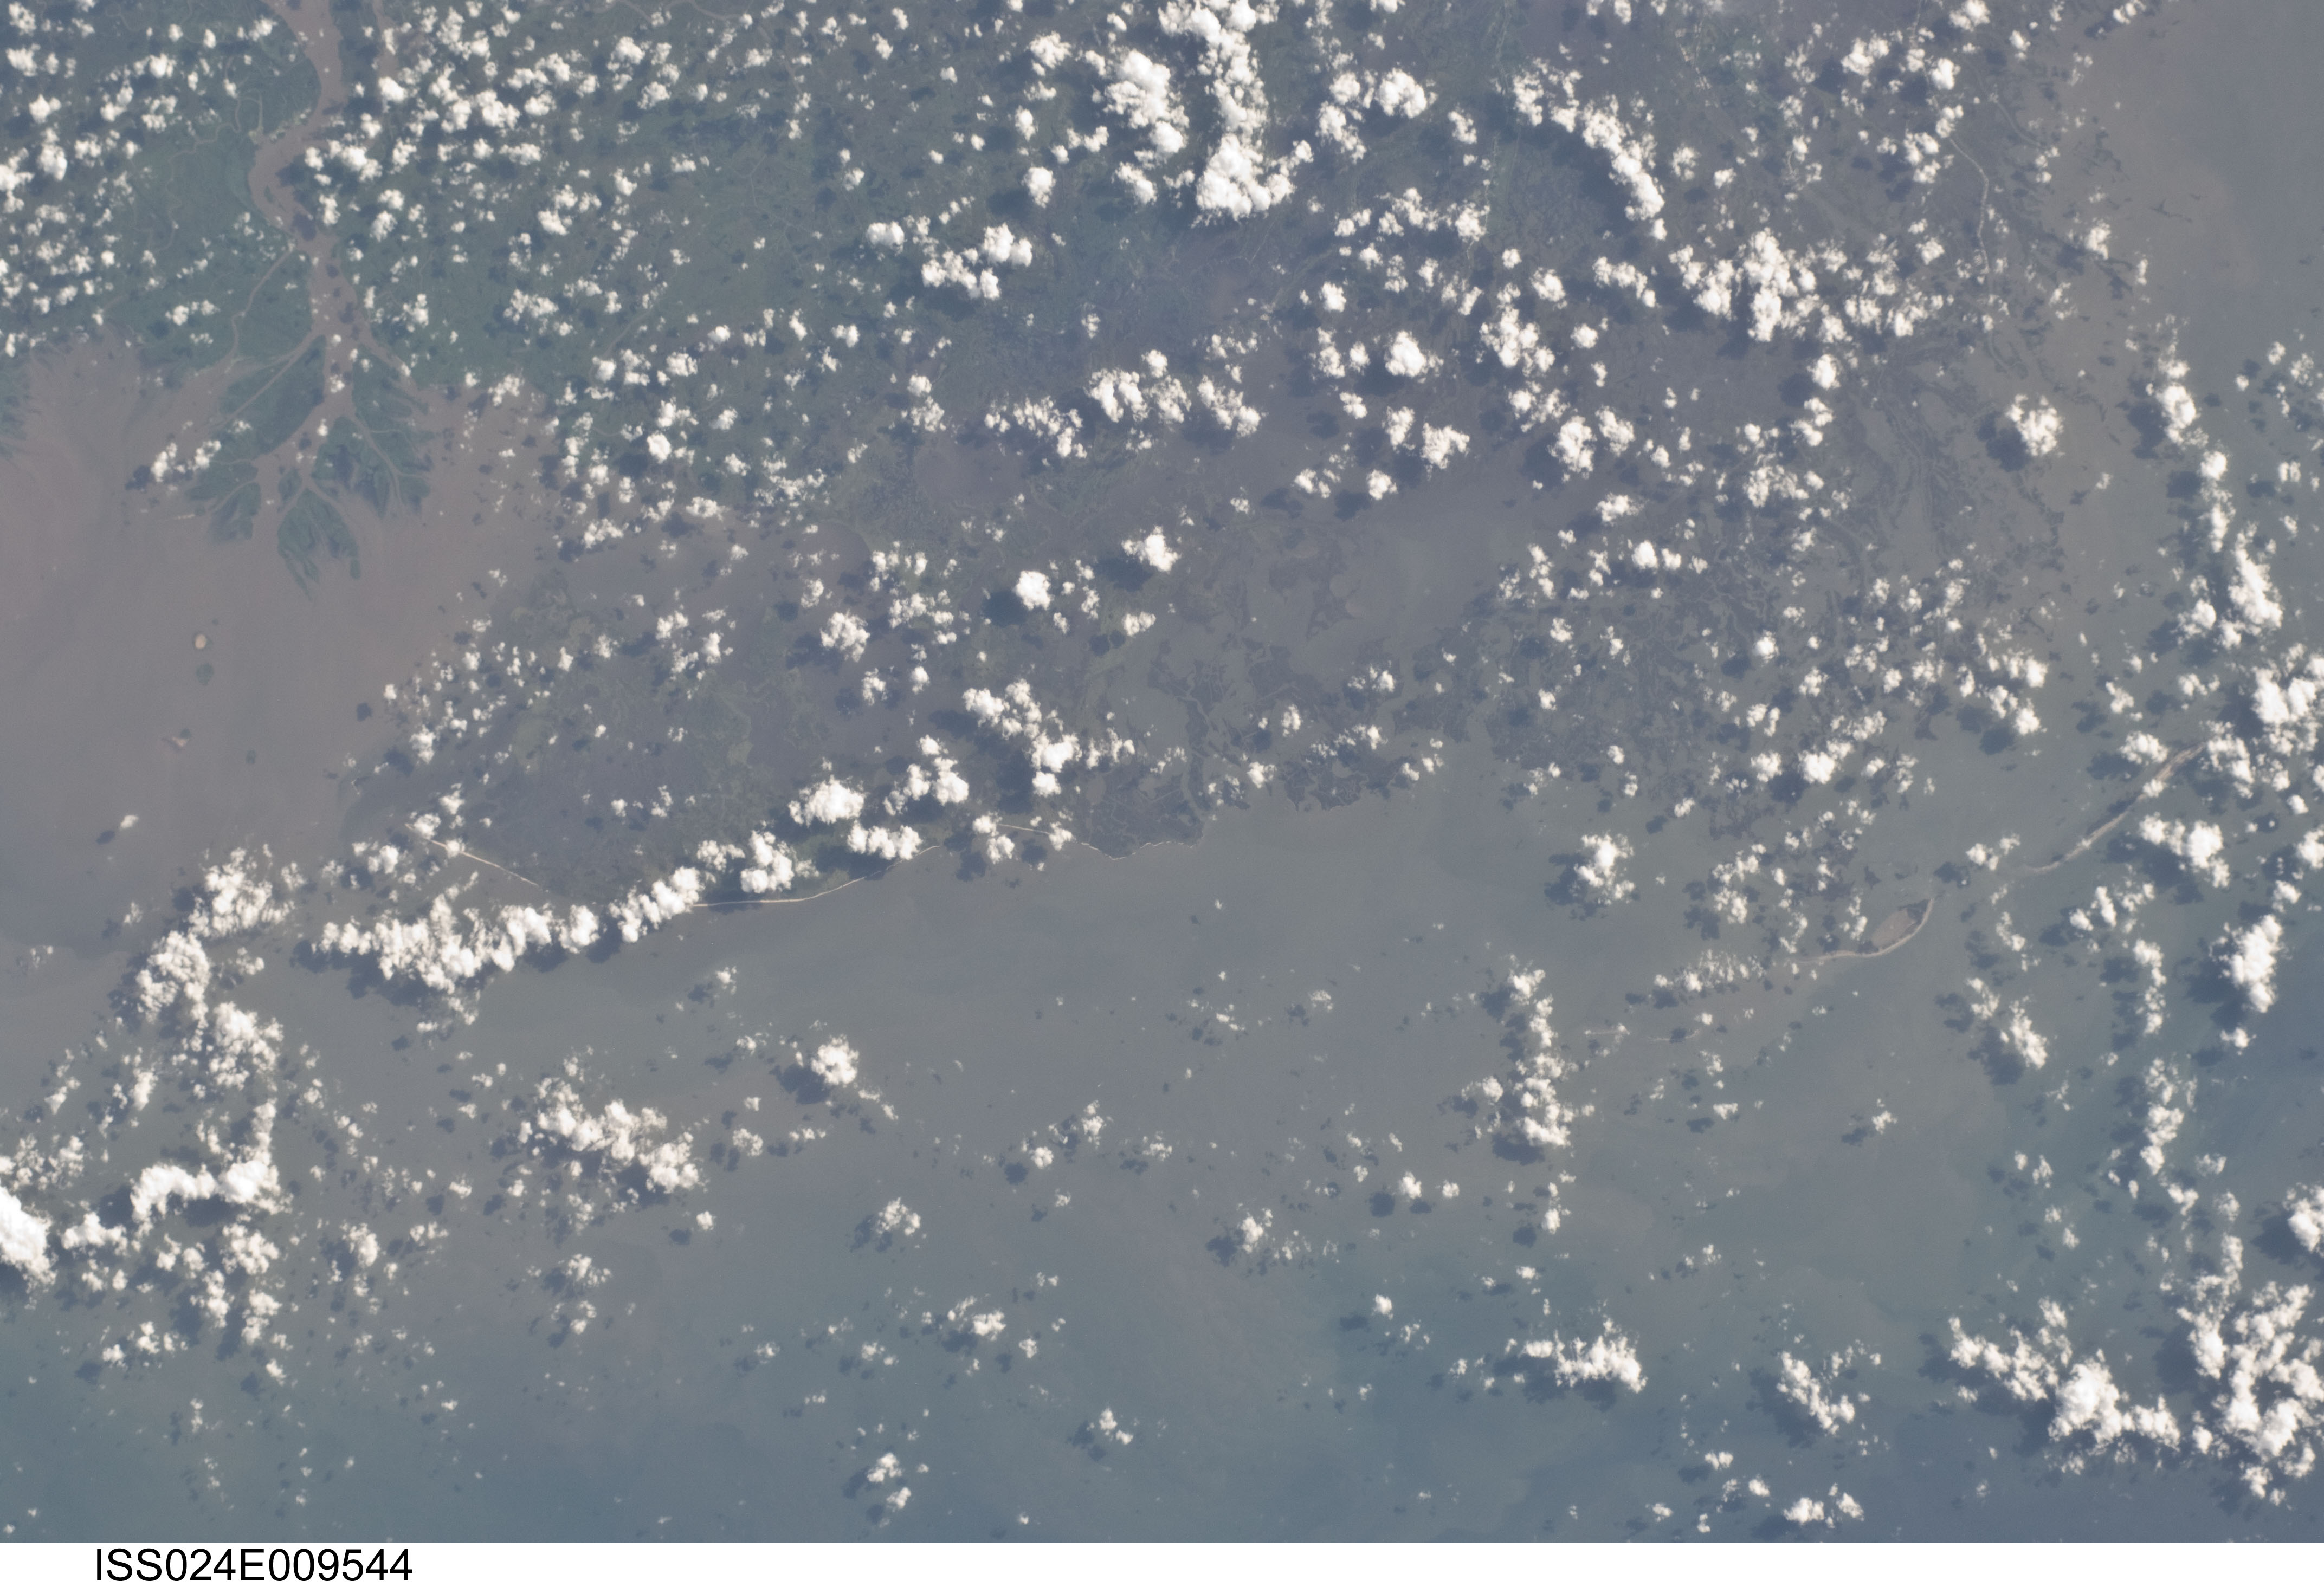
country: USA-LOUISIANA
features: POINT AU FER I., CAILLOU B., ATCHAFALYA R. DELTA, ISLES DENIERES, SED.
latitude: 29.2
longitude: -91.0
